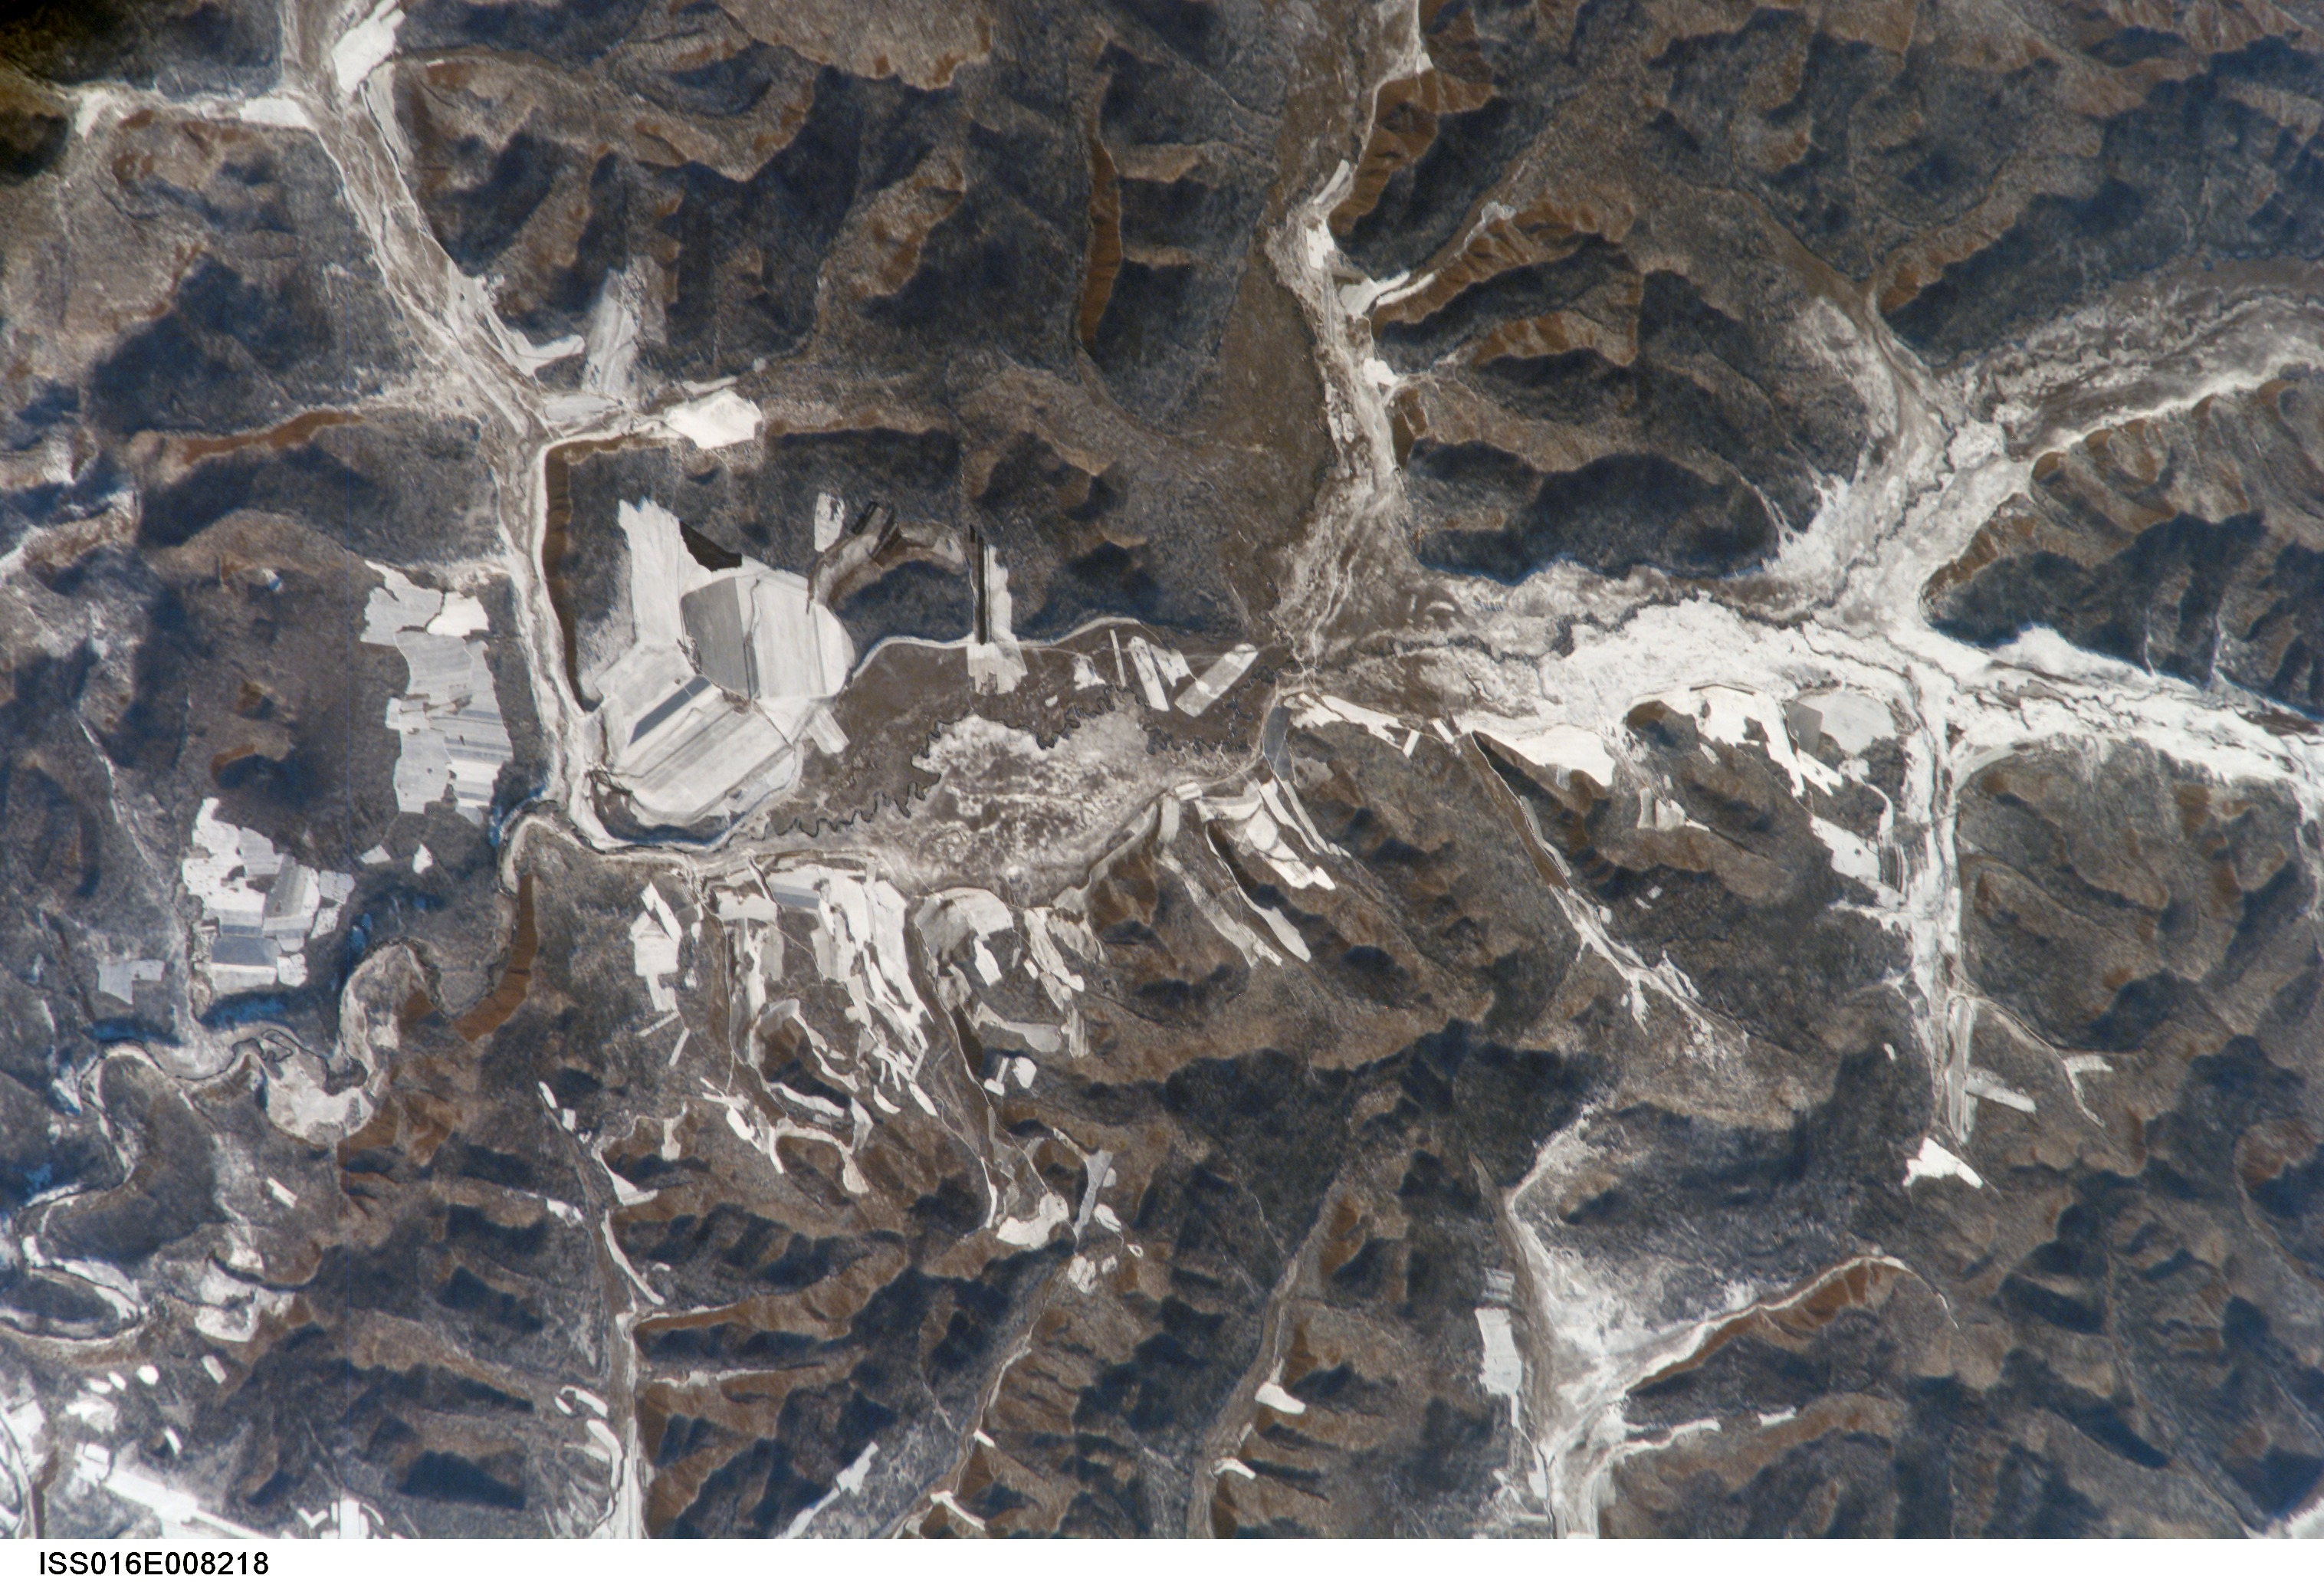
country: CHINA
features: LONGTOU AREA, HILLS, SNOW, AGR.
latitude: 49.7
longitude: 123.5
